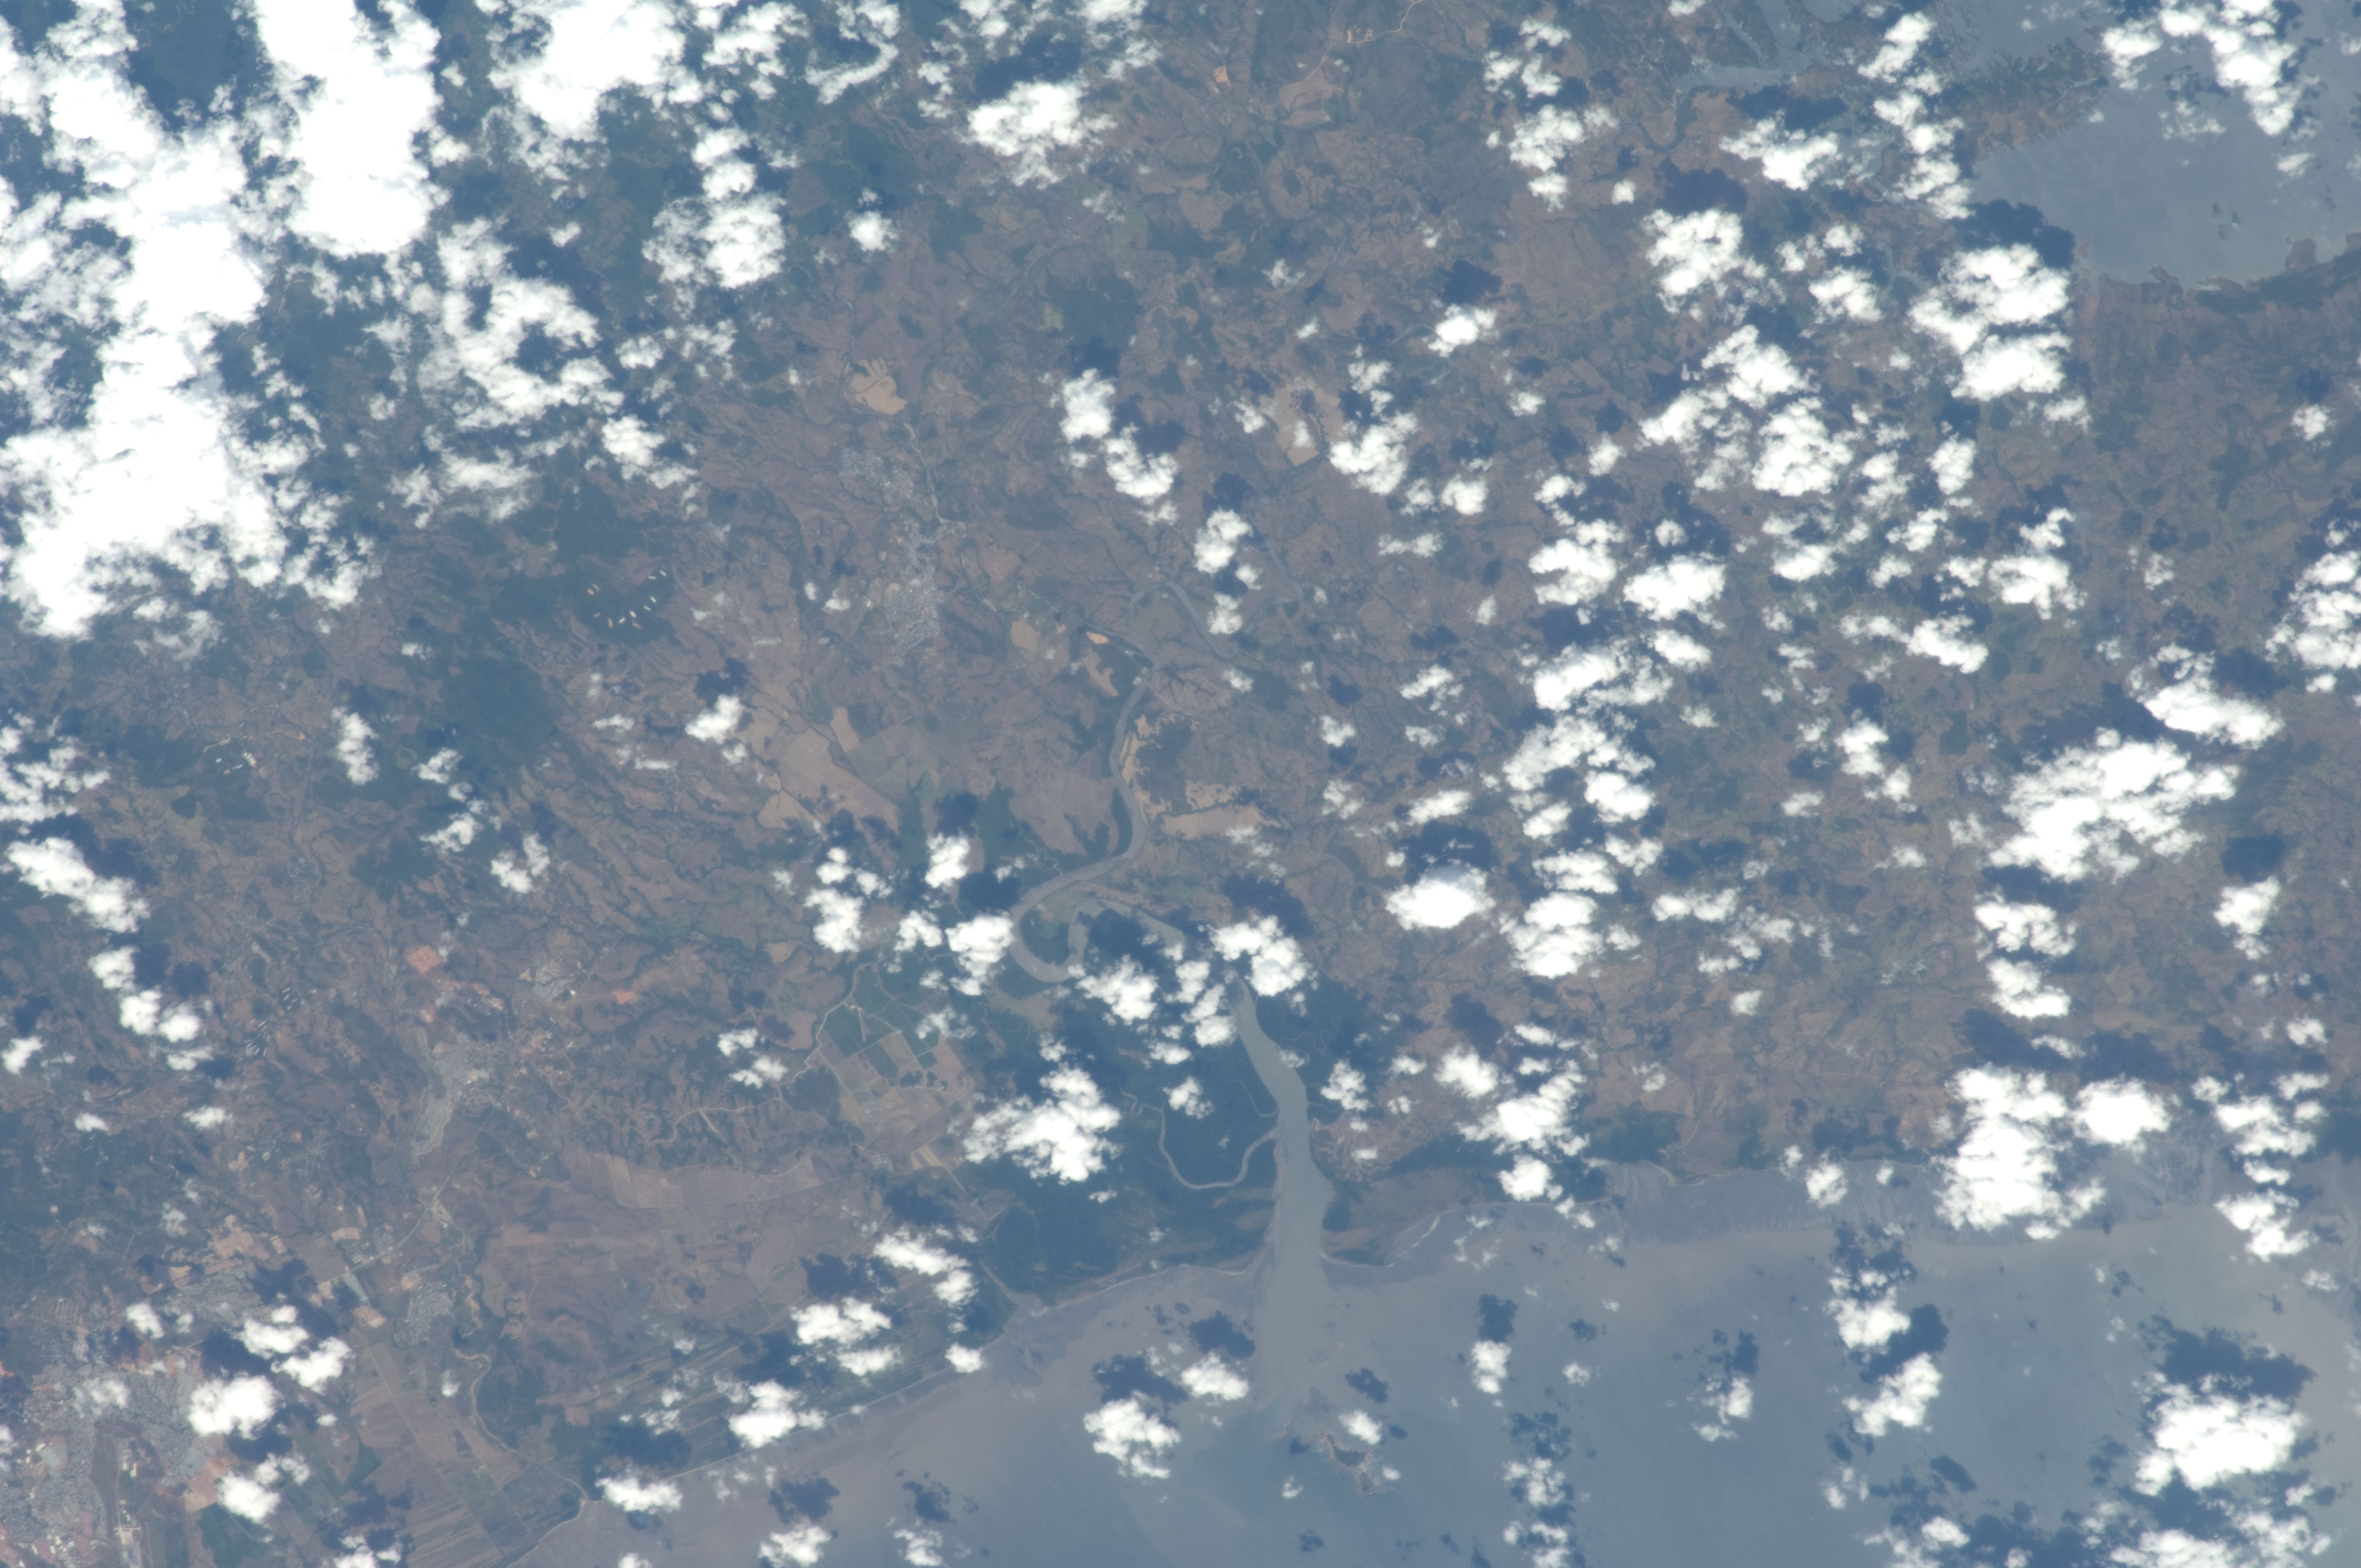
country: PANAMA
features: PACIFIC OCEAN, G. OF PANAMA, PACORA, AGR., CHEPO R., CARIBBEAN S.
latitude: 9.1
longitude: -79.1
